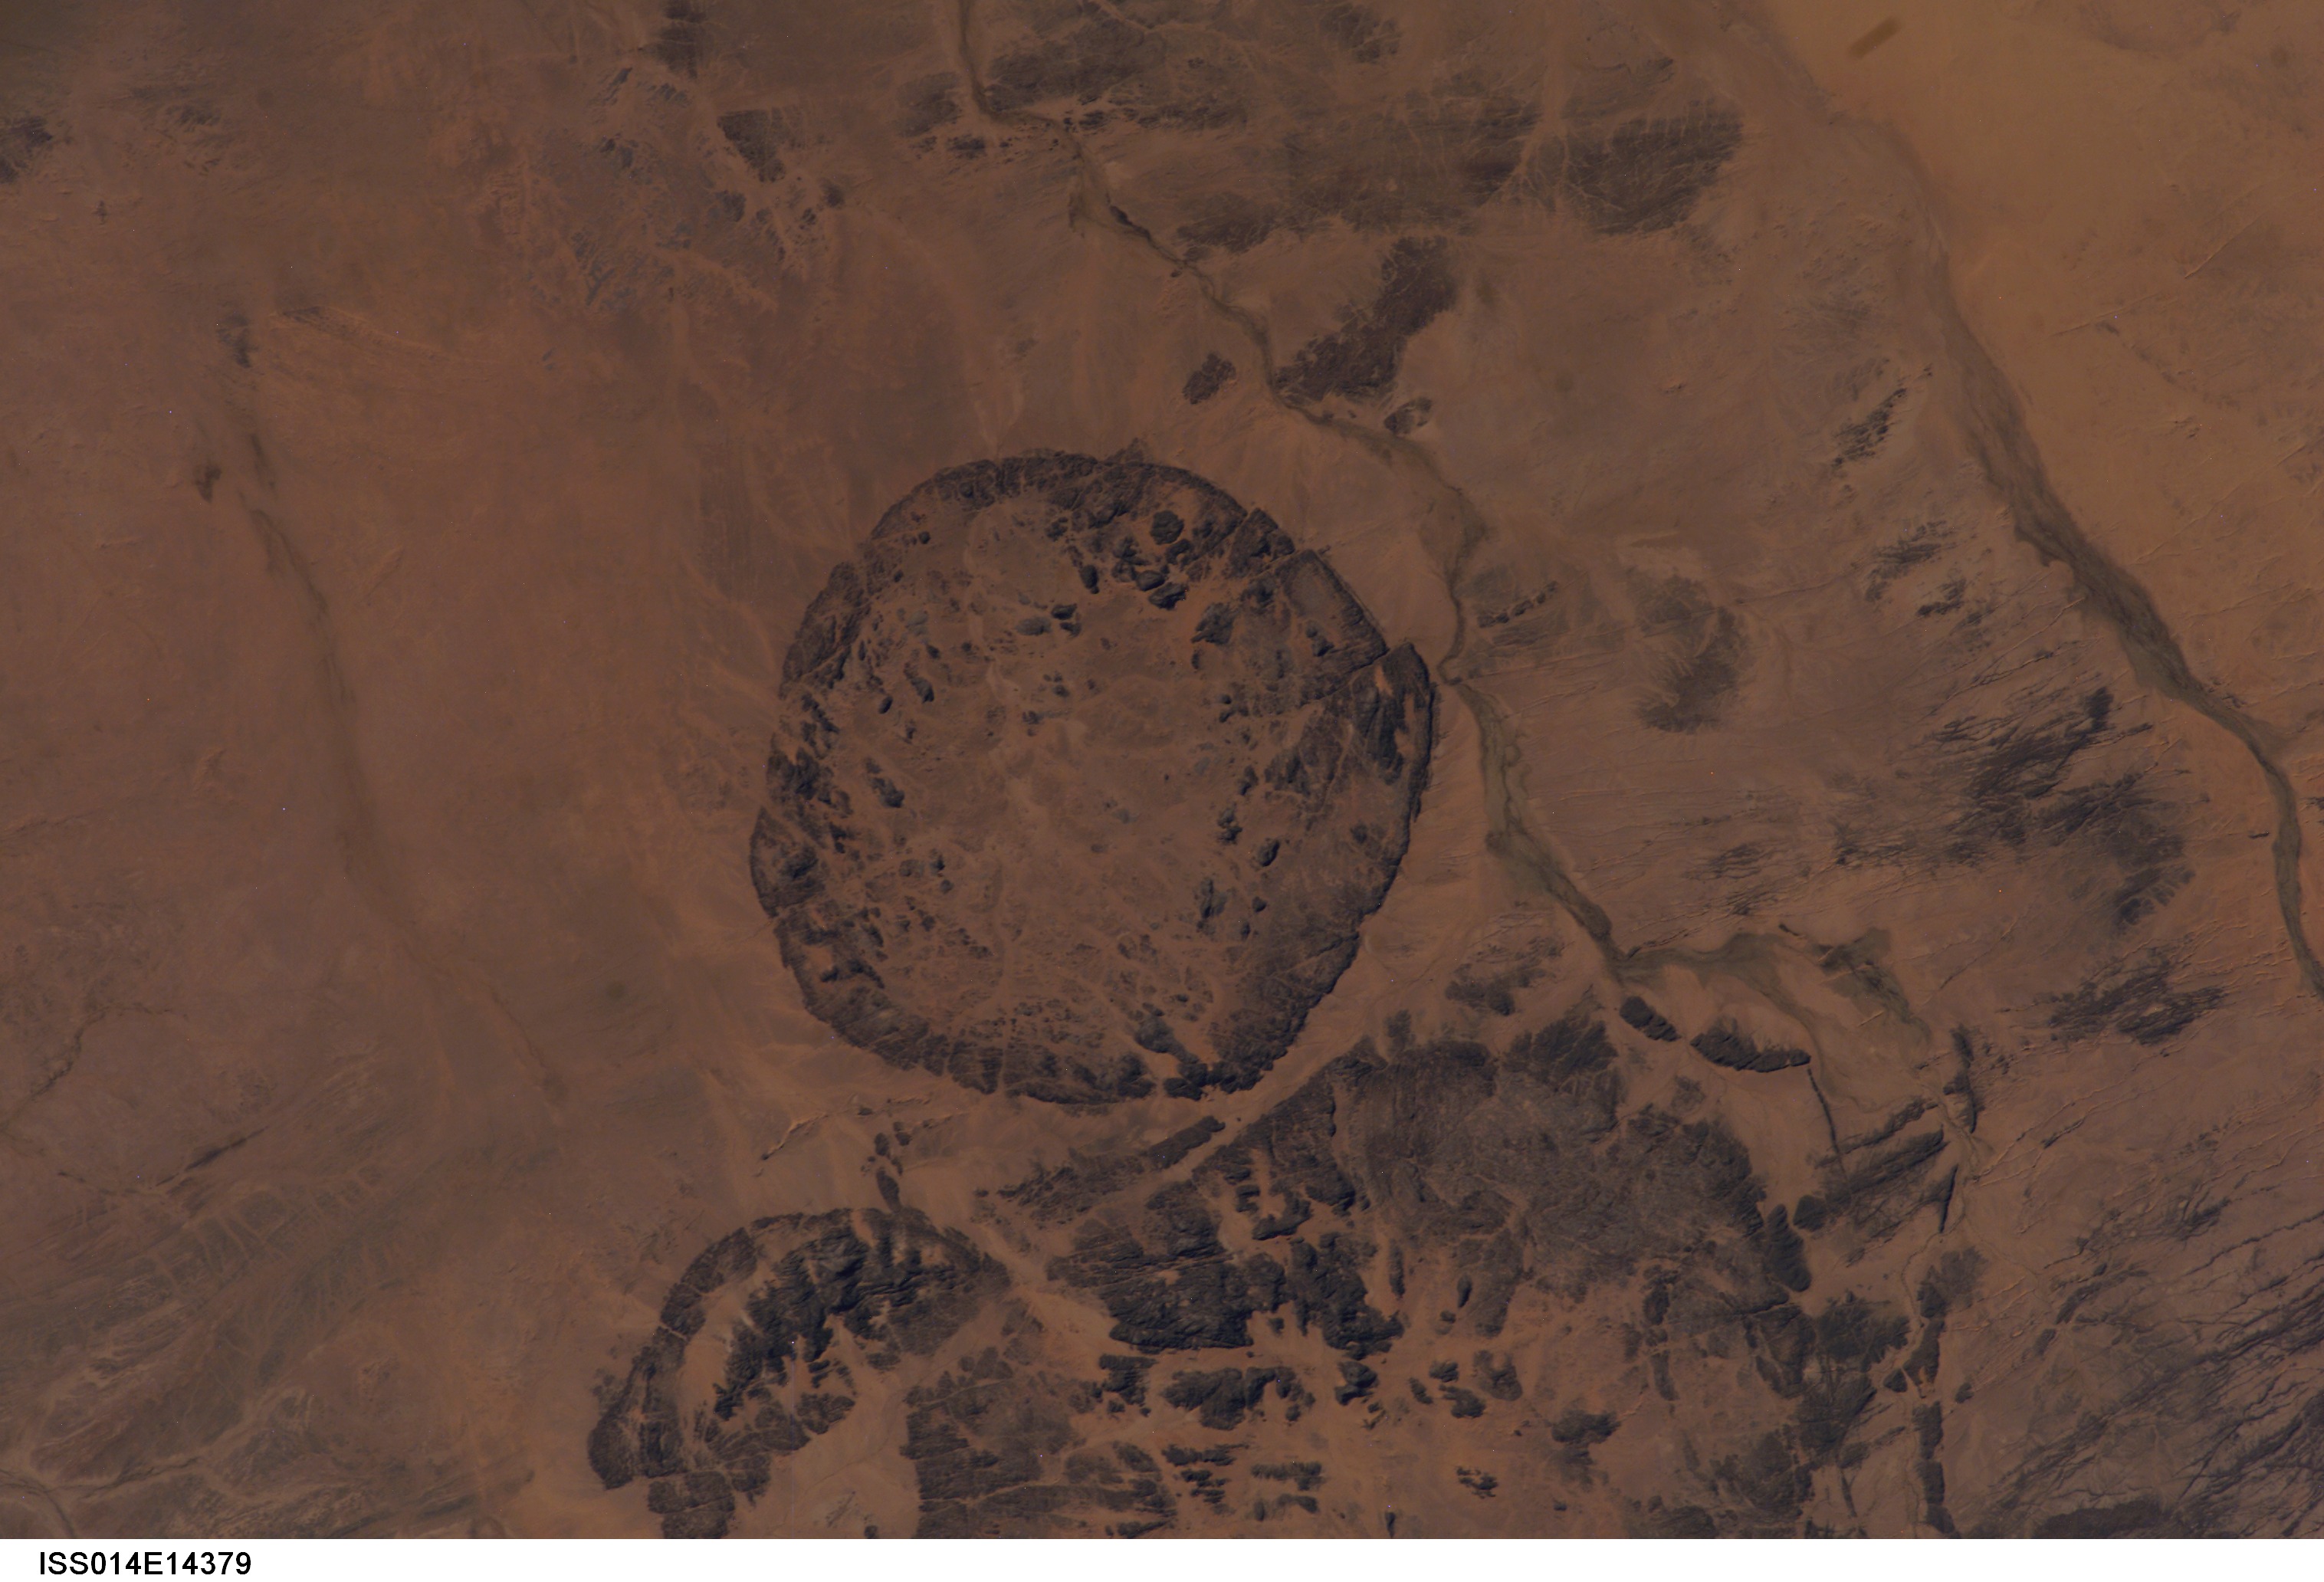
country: MALI
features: ADRAR ILEBJANE, CIRCULAR MT.
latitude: 18.5
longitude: 1.0
